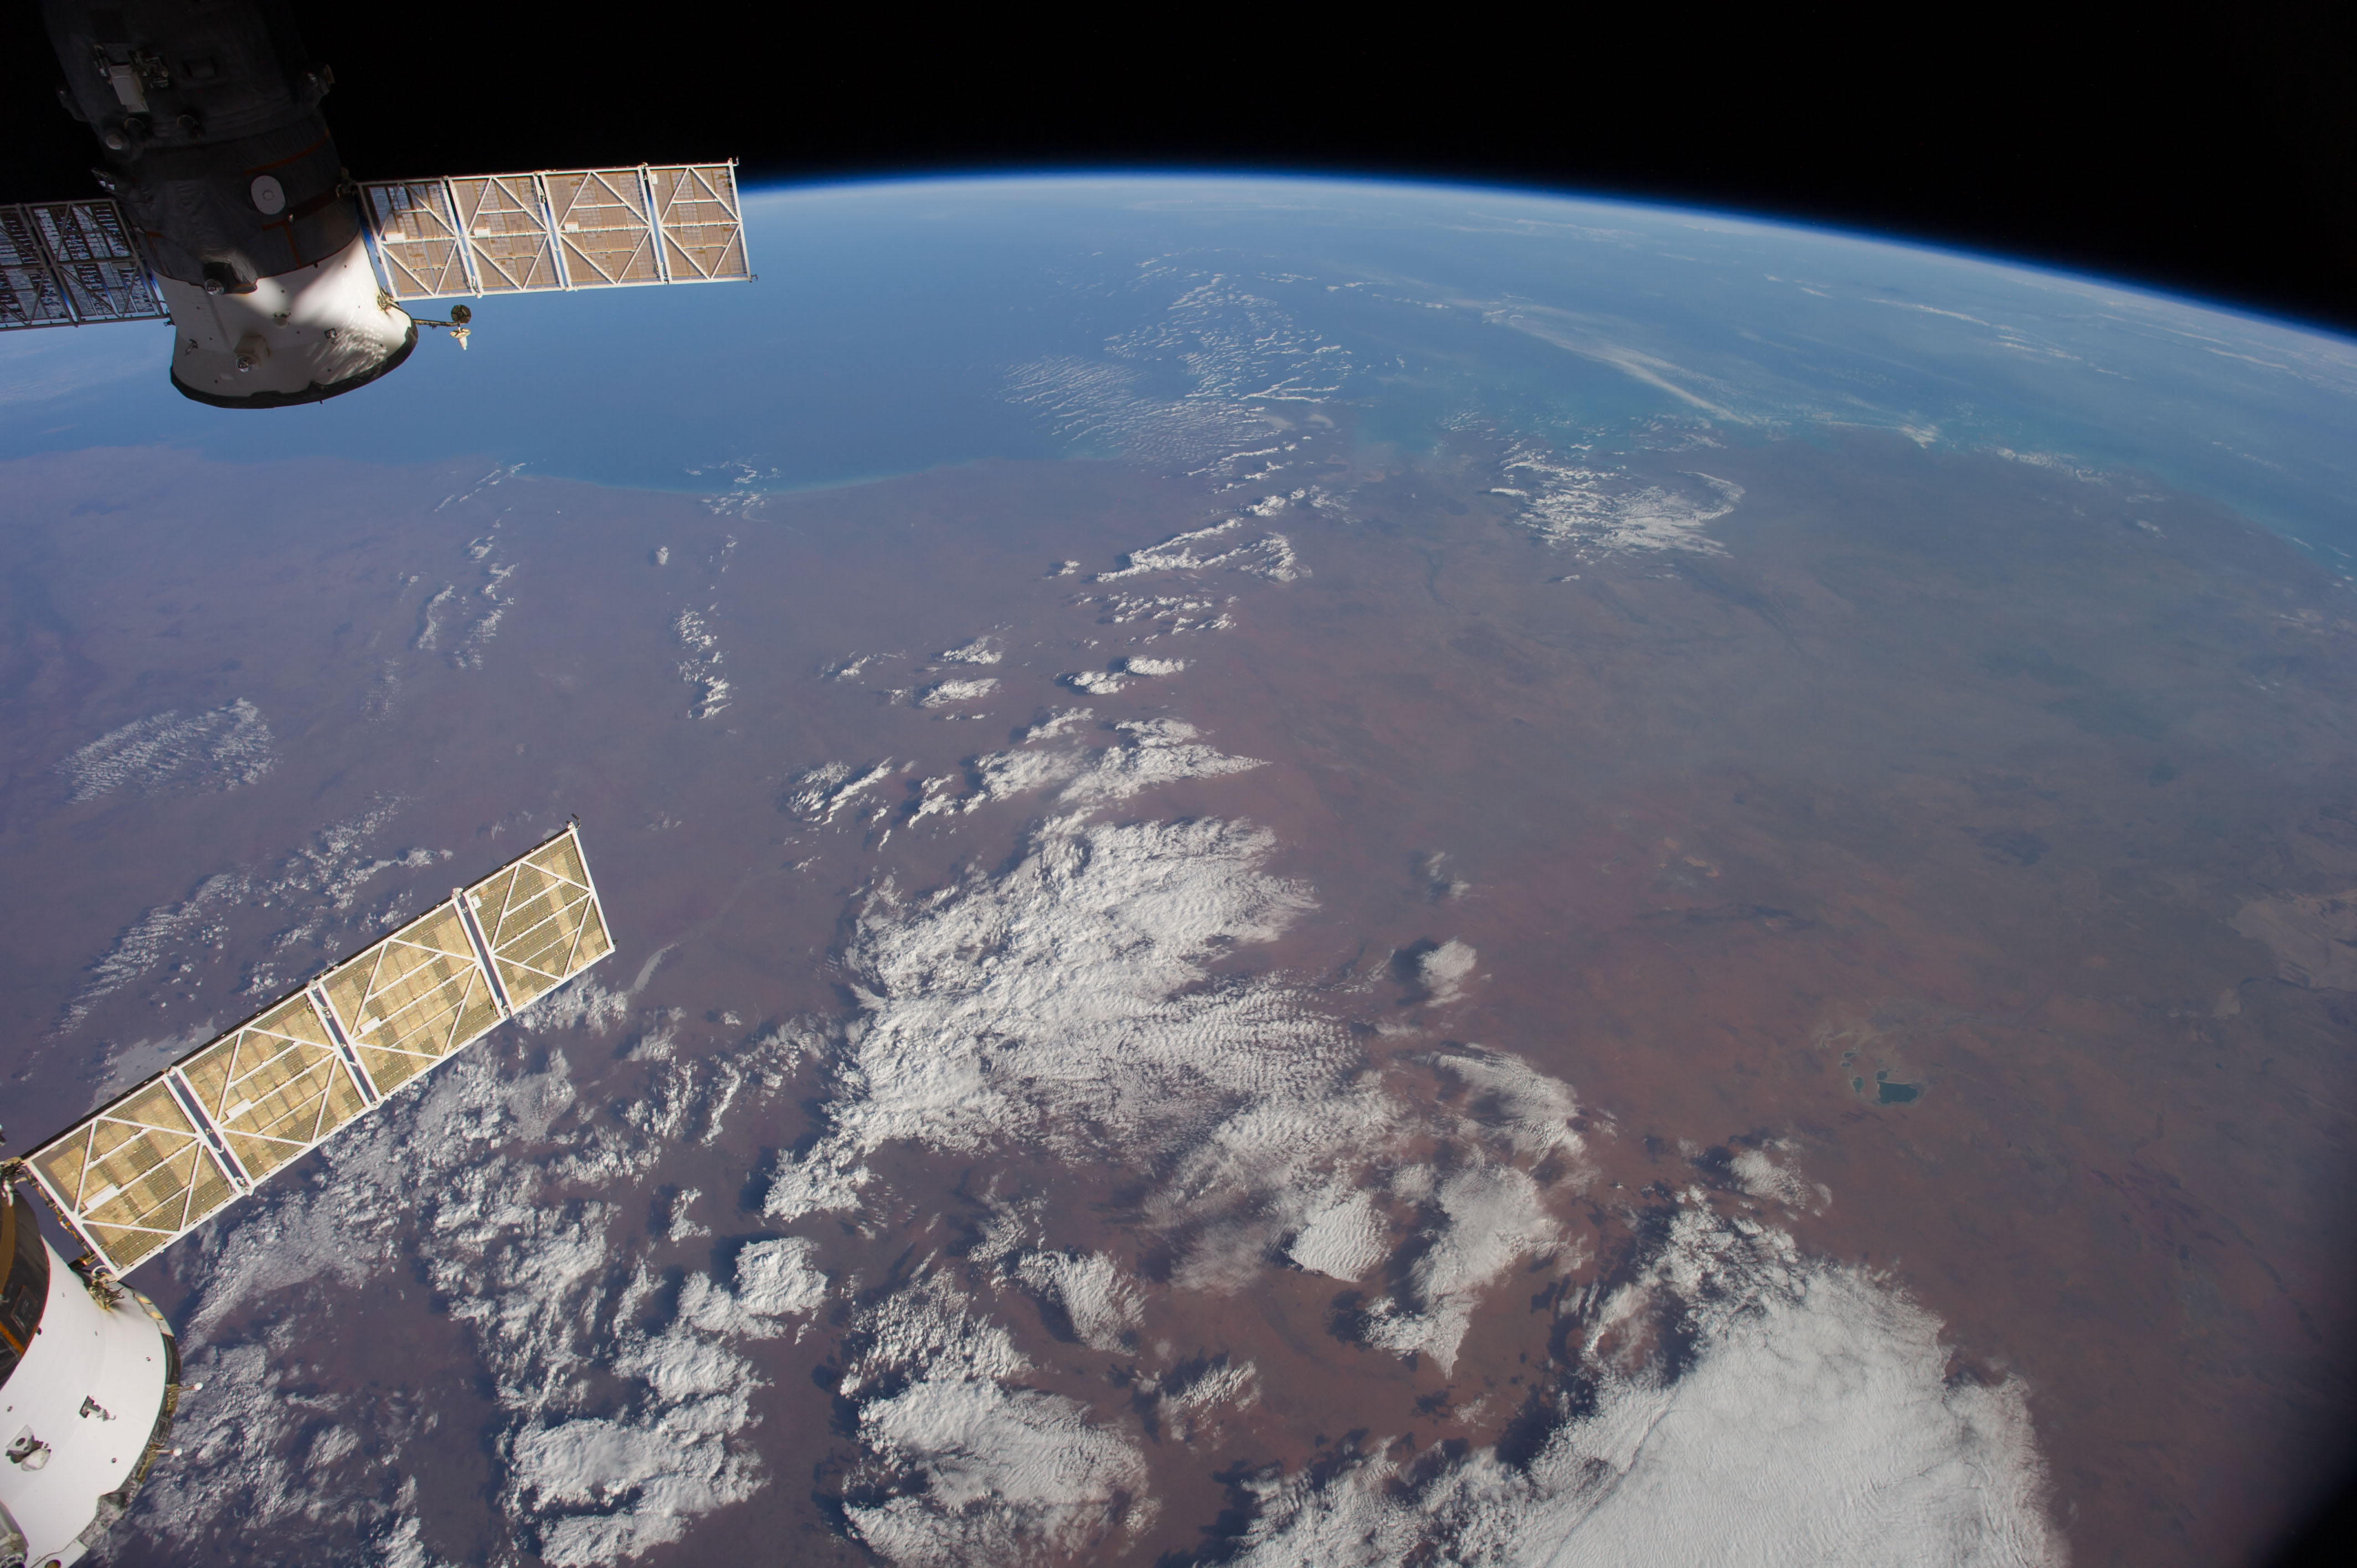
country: AUSTRALIA-WA
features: INDIAN O., KING SOUND, FITZROY R., GASCOYNE R., L. GREGORY, GREAT SANDY DES., ATMOSPHERIC LIMB
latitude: -20.0
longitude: 124.0
